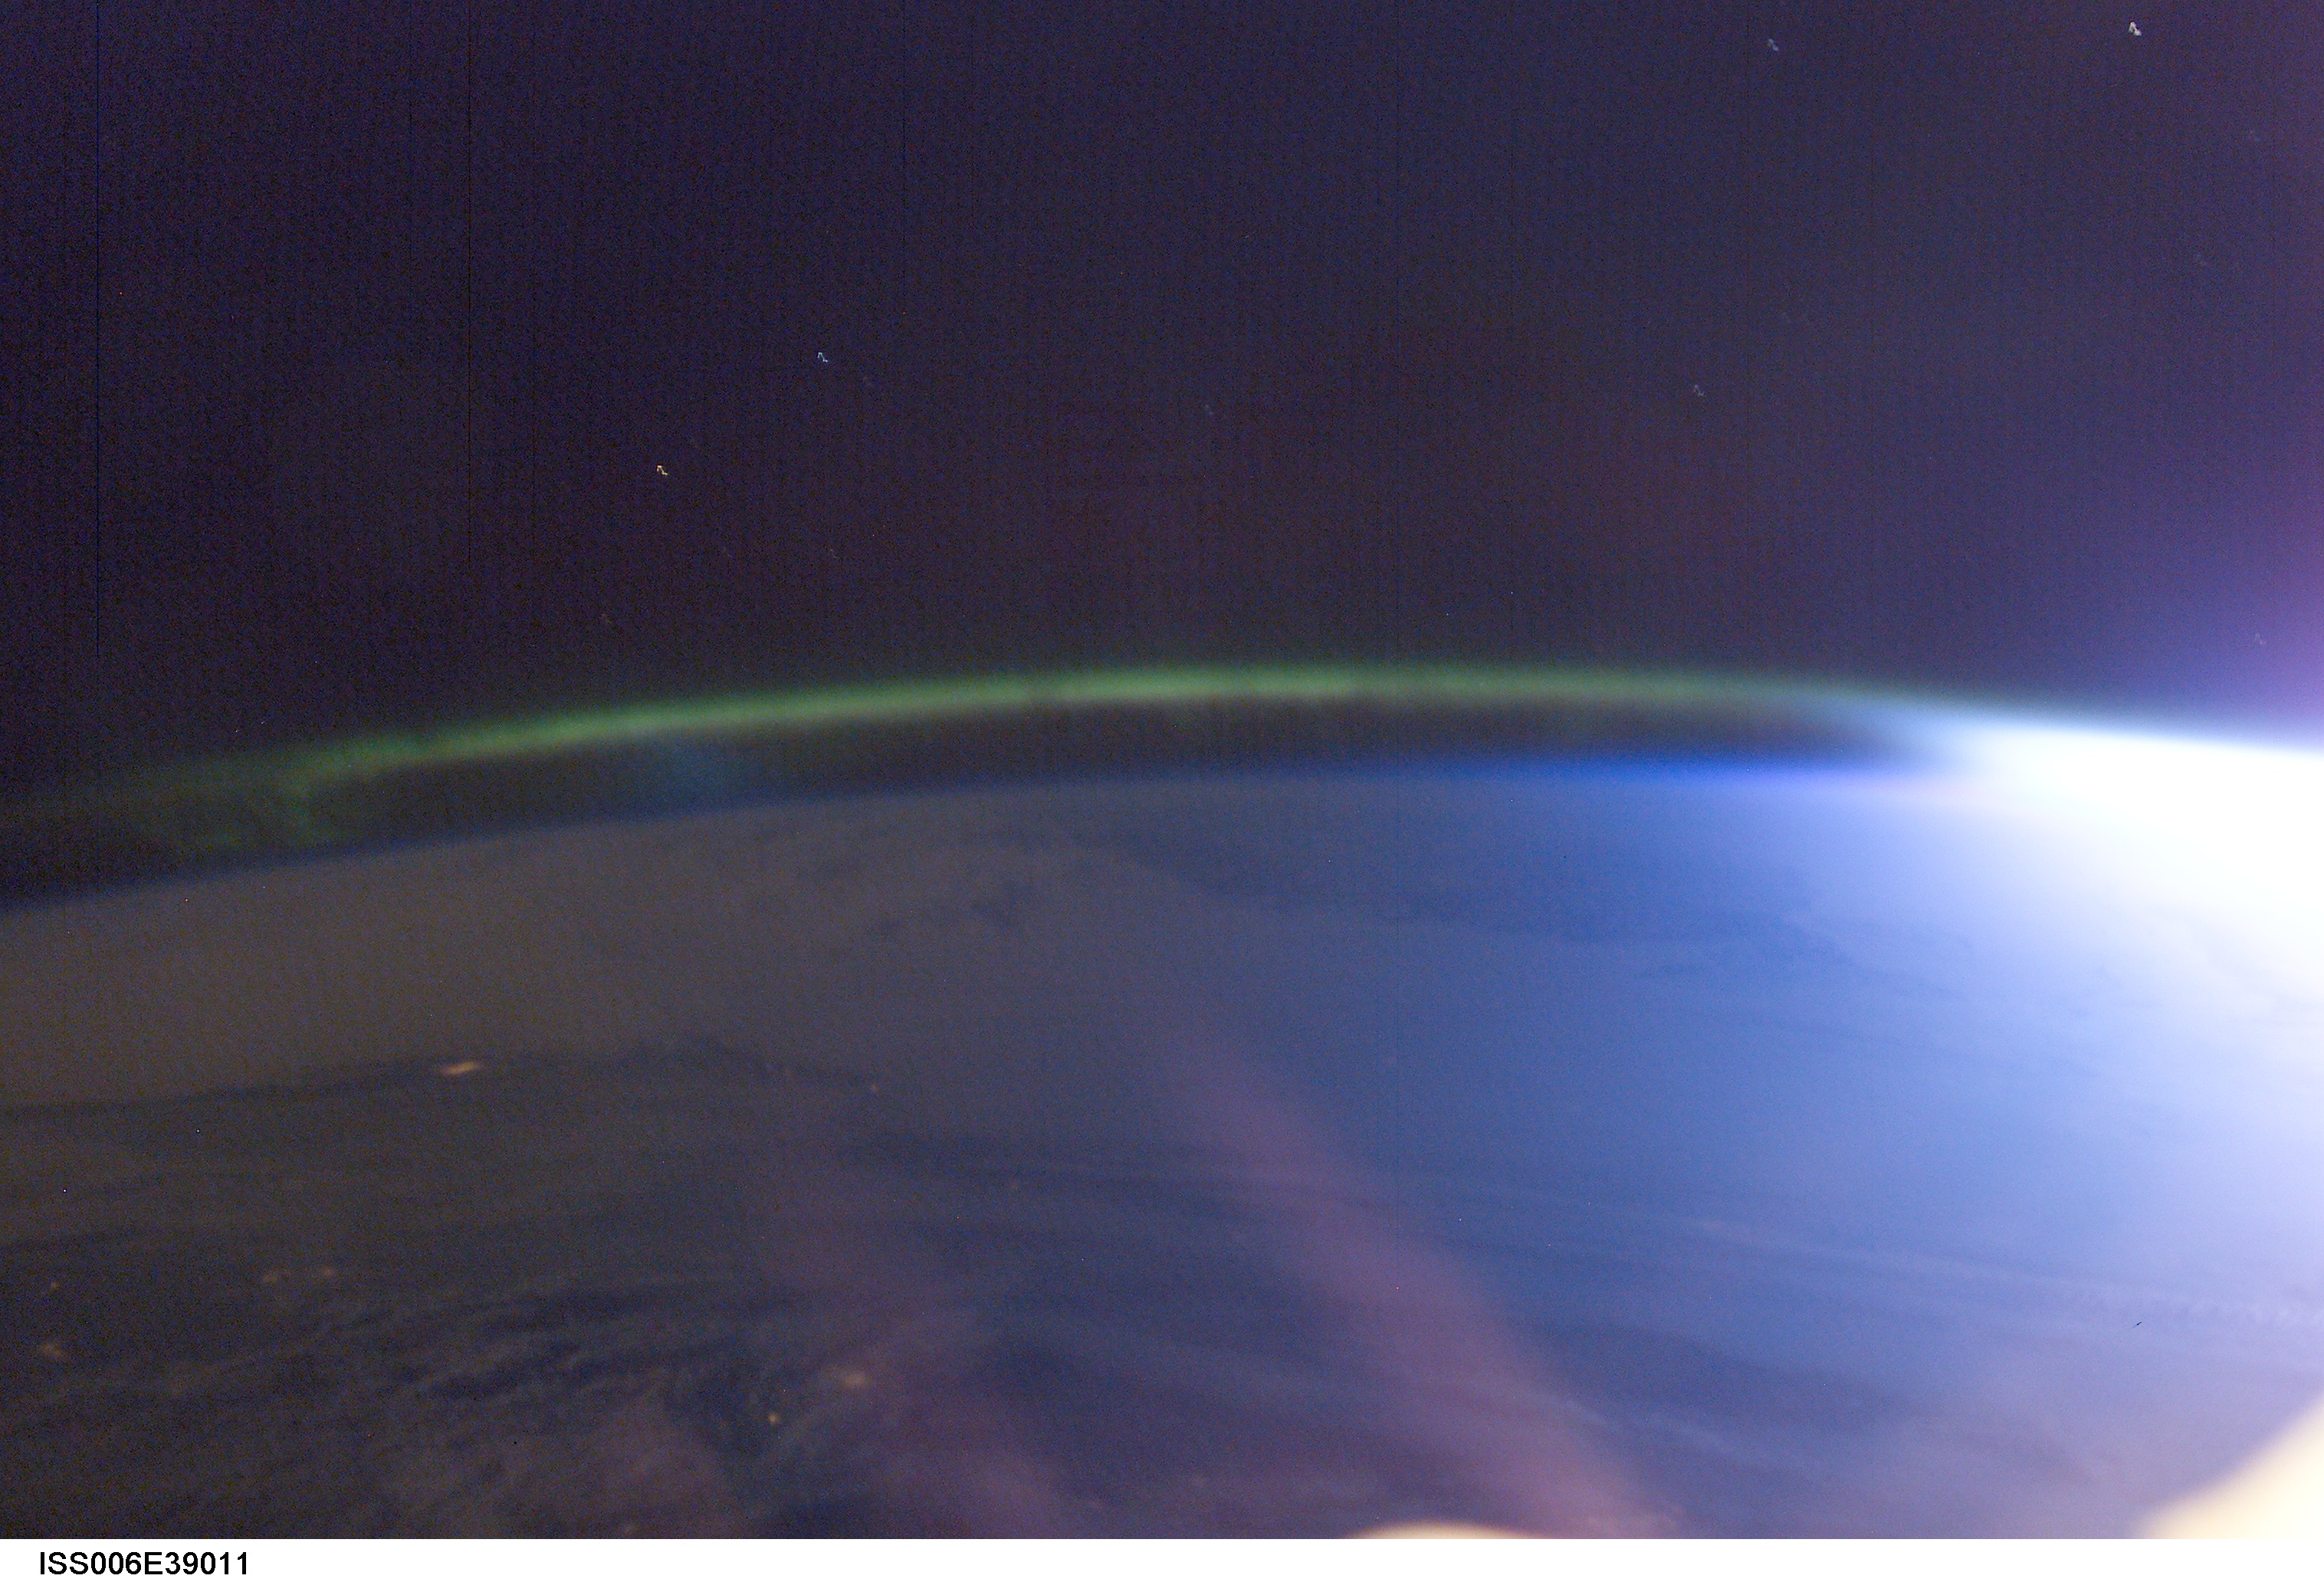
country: ATMOSPHERIC LIMB
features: AIRGLOW
